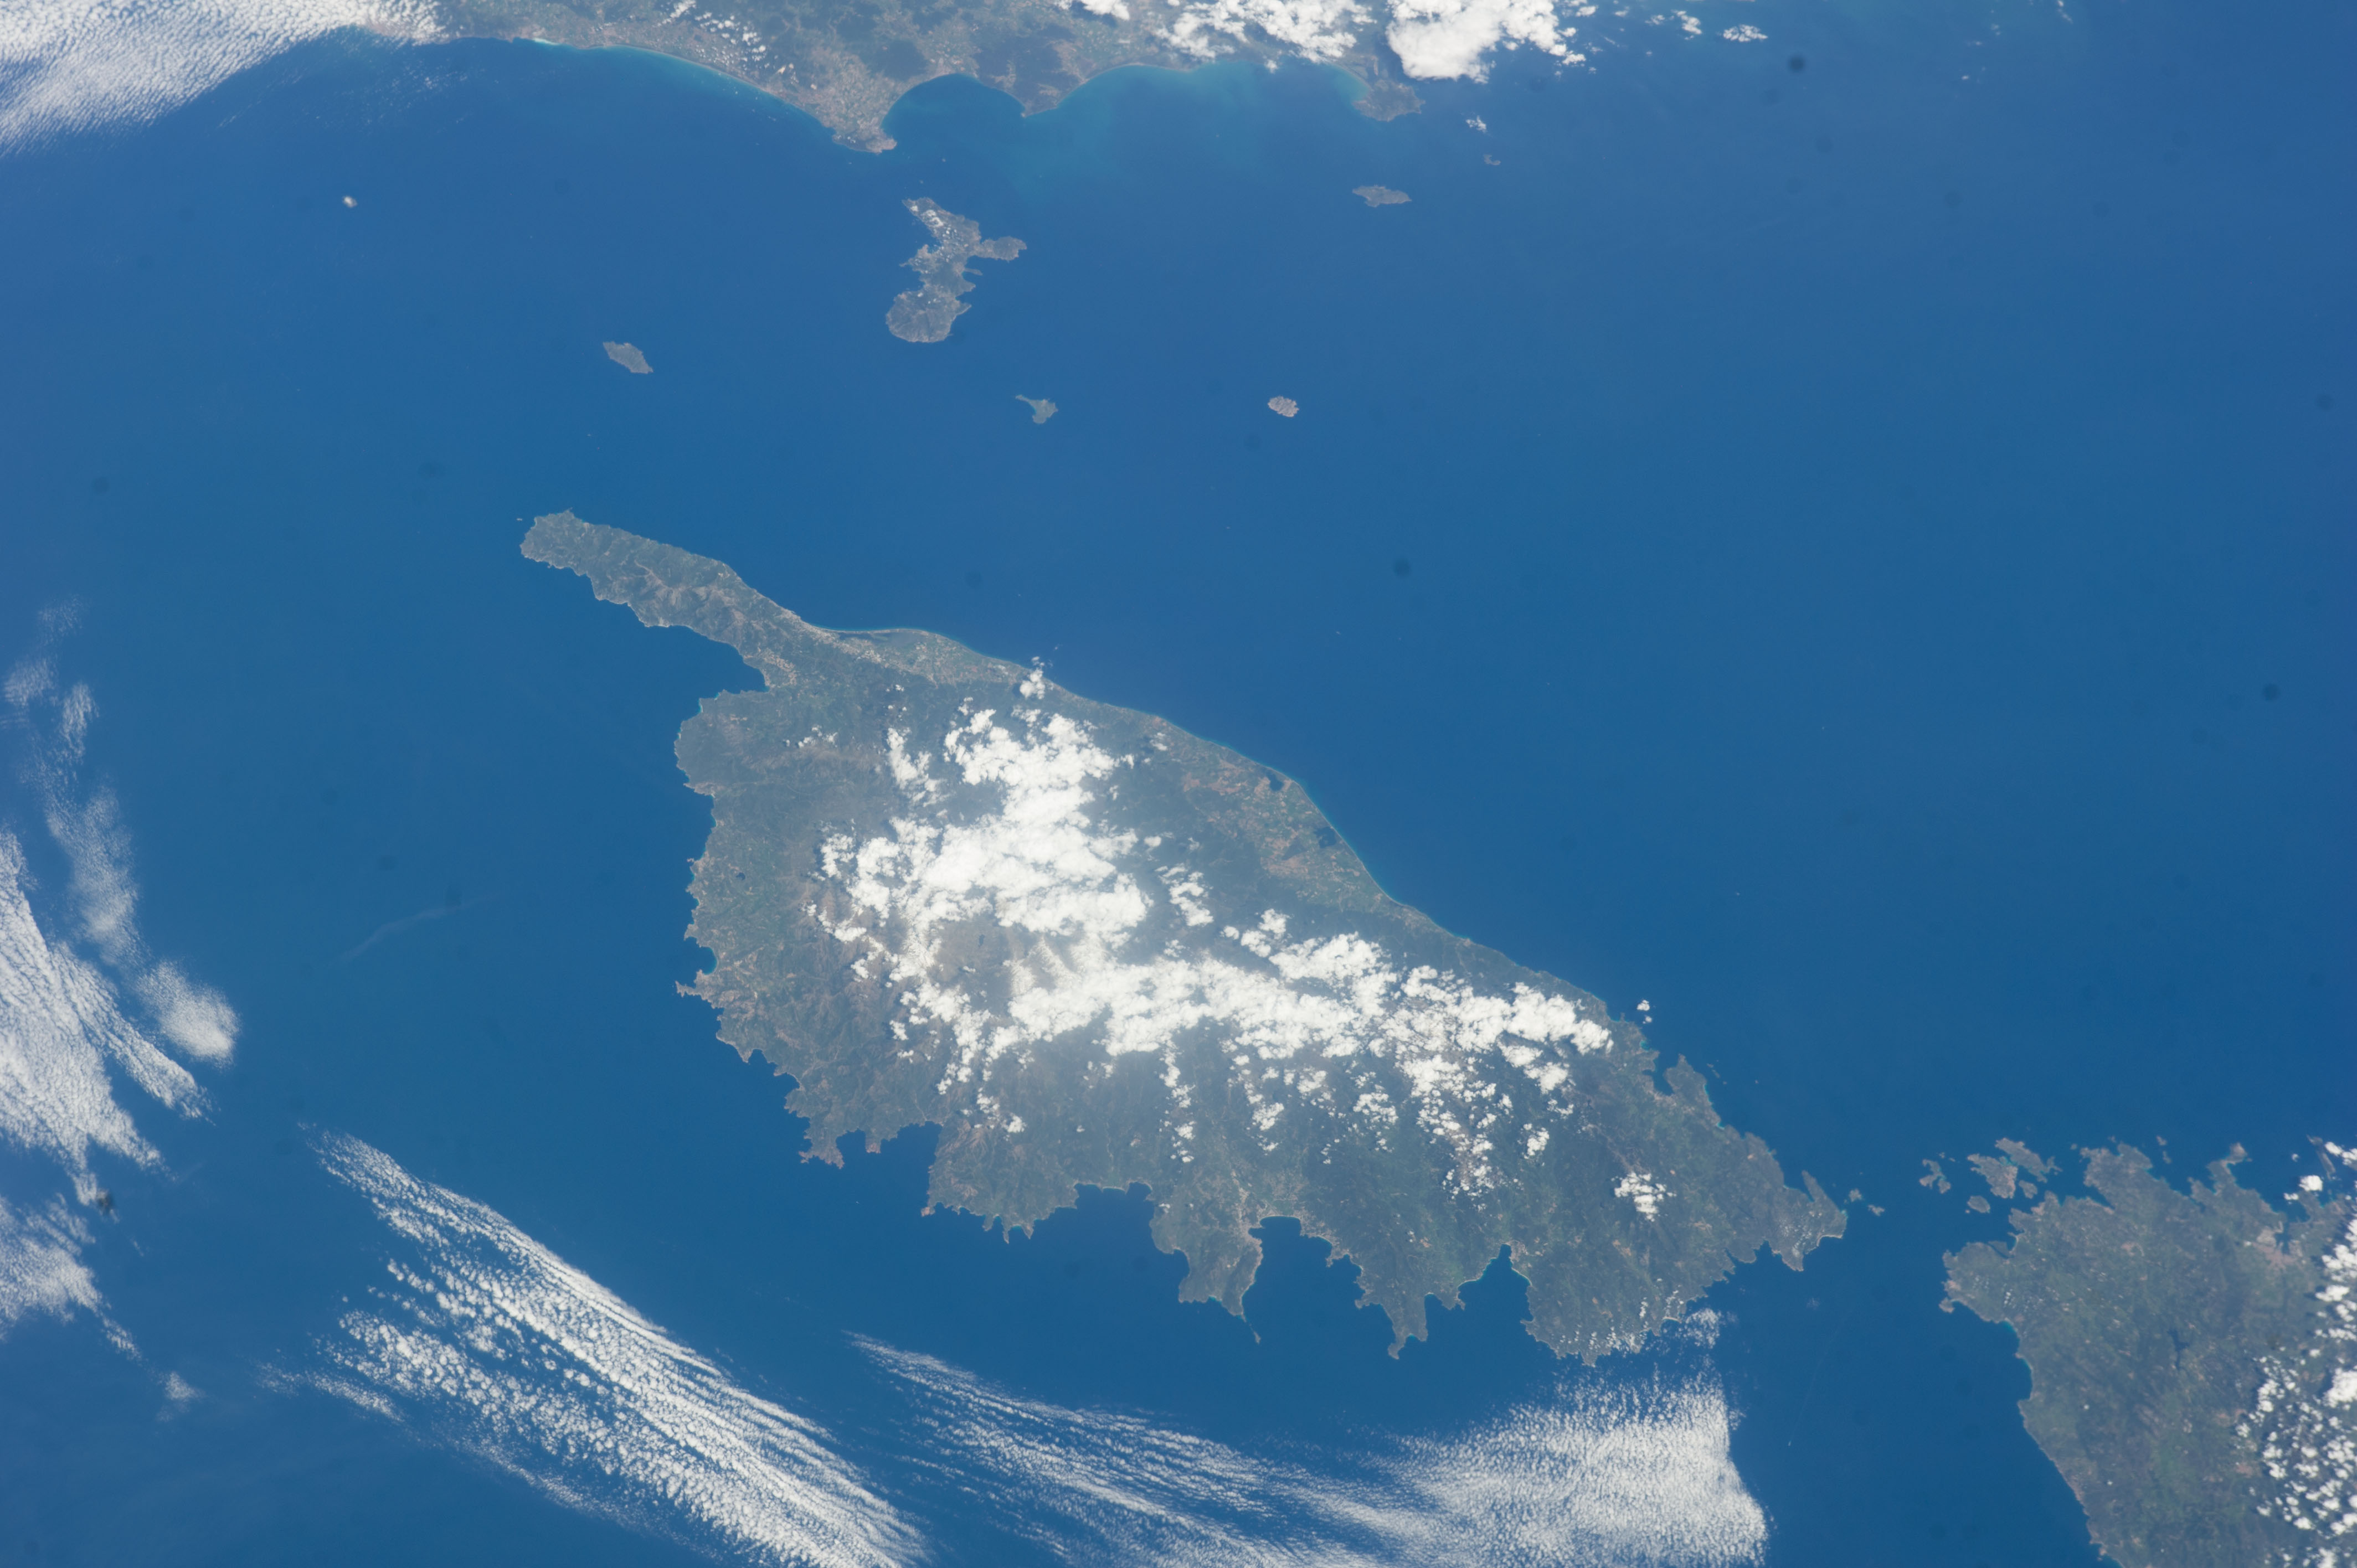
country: CORSICA
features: CORSE ISLAND, NATURAL REGIONAL PARK OR CORSE, COASTLINE
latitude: 42.2
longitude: 9.4
